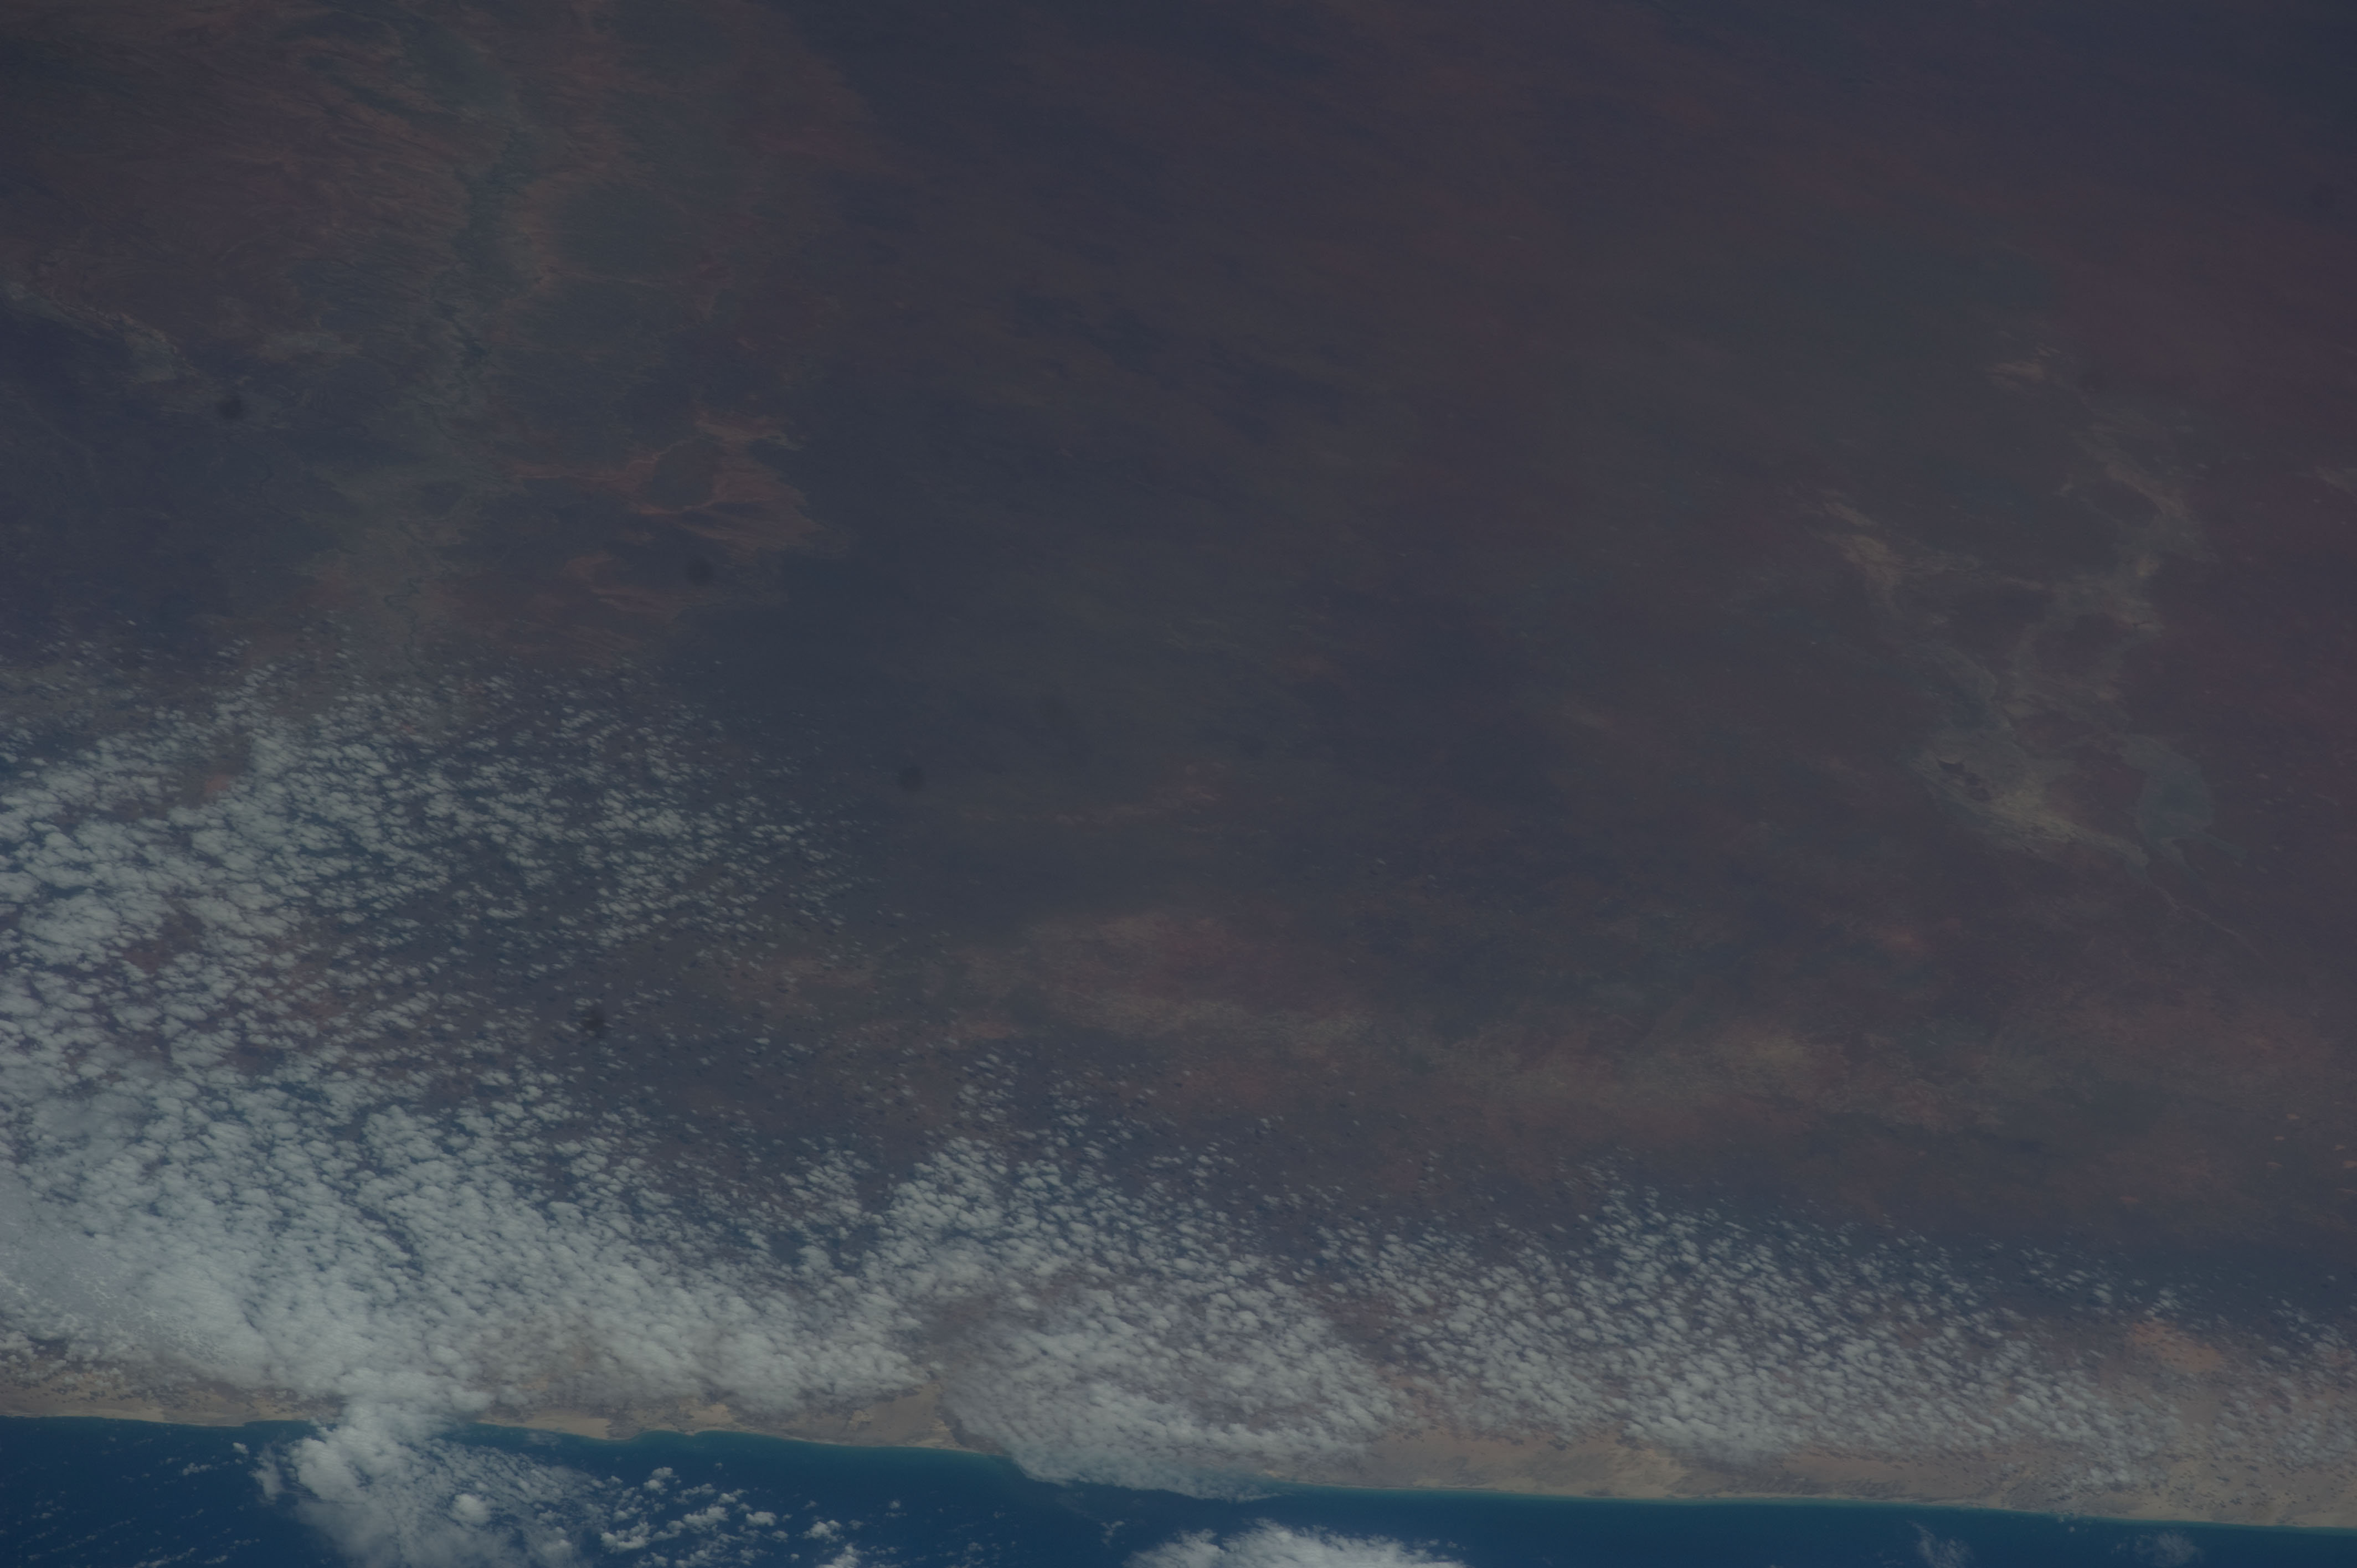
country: SOMALIA
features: MIDDLE SHEBELLE R. VALLEY
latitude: 4.1
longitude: 46.1
